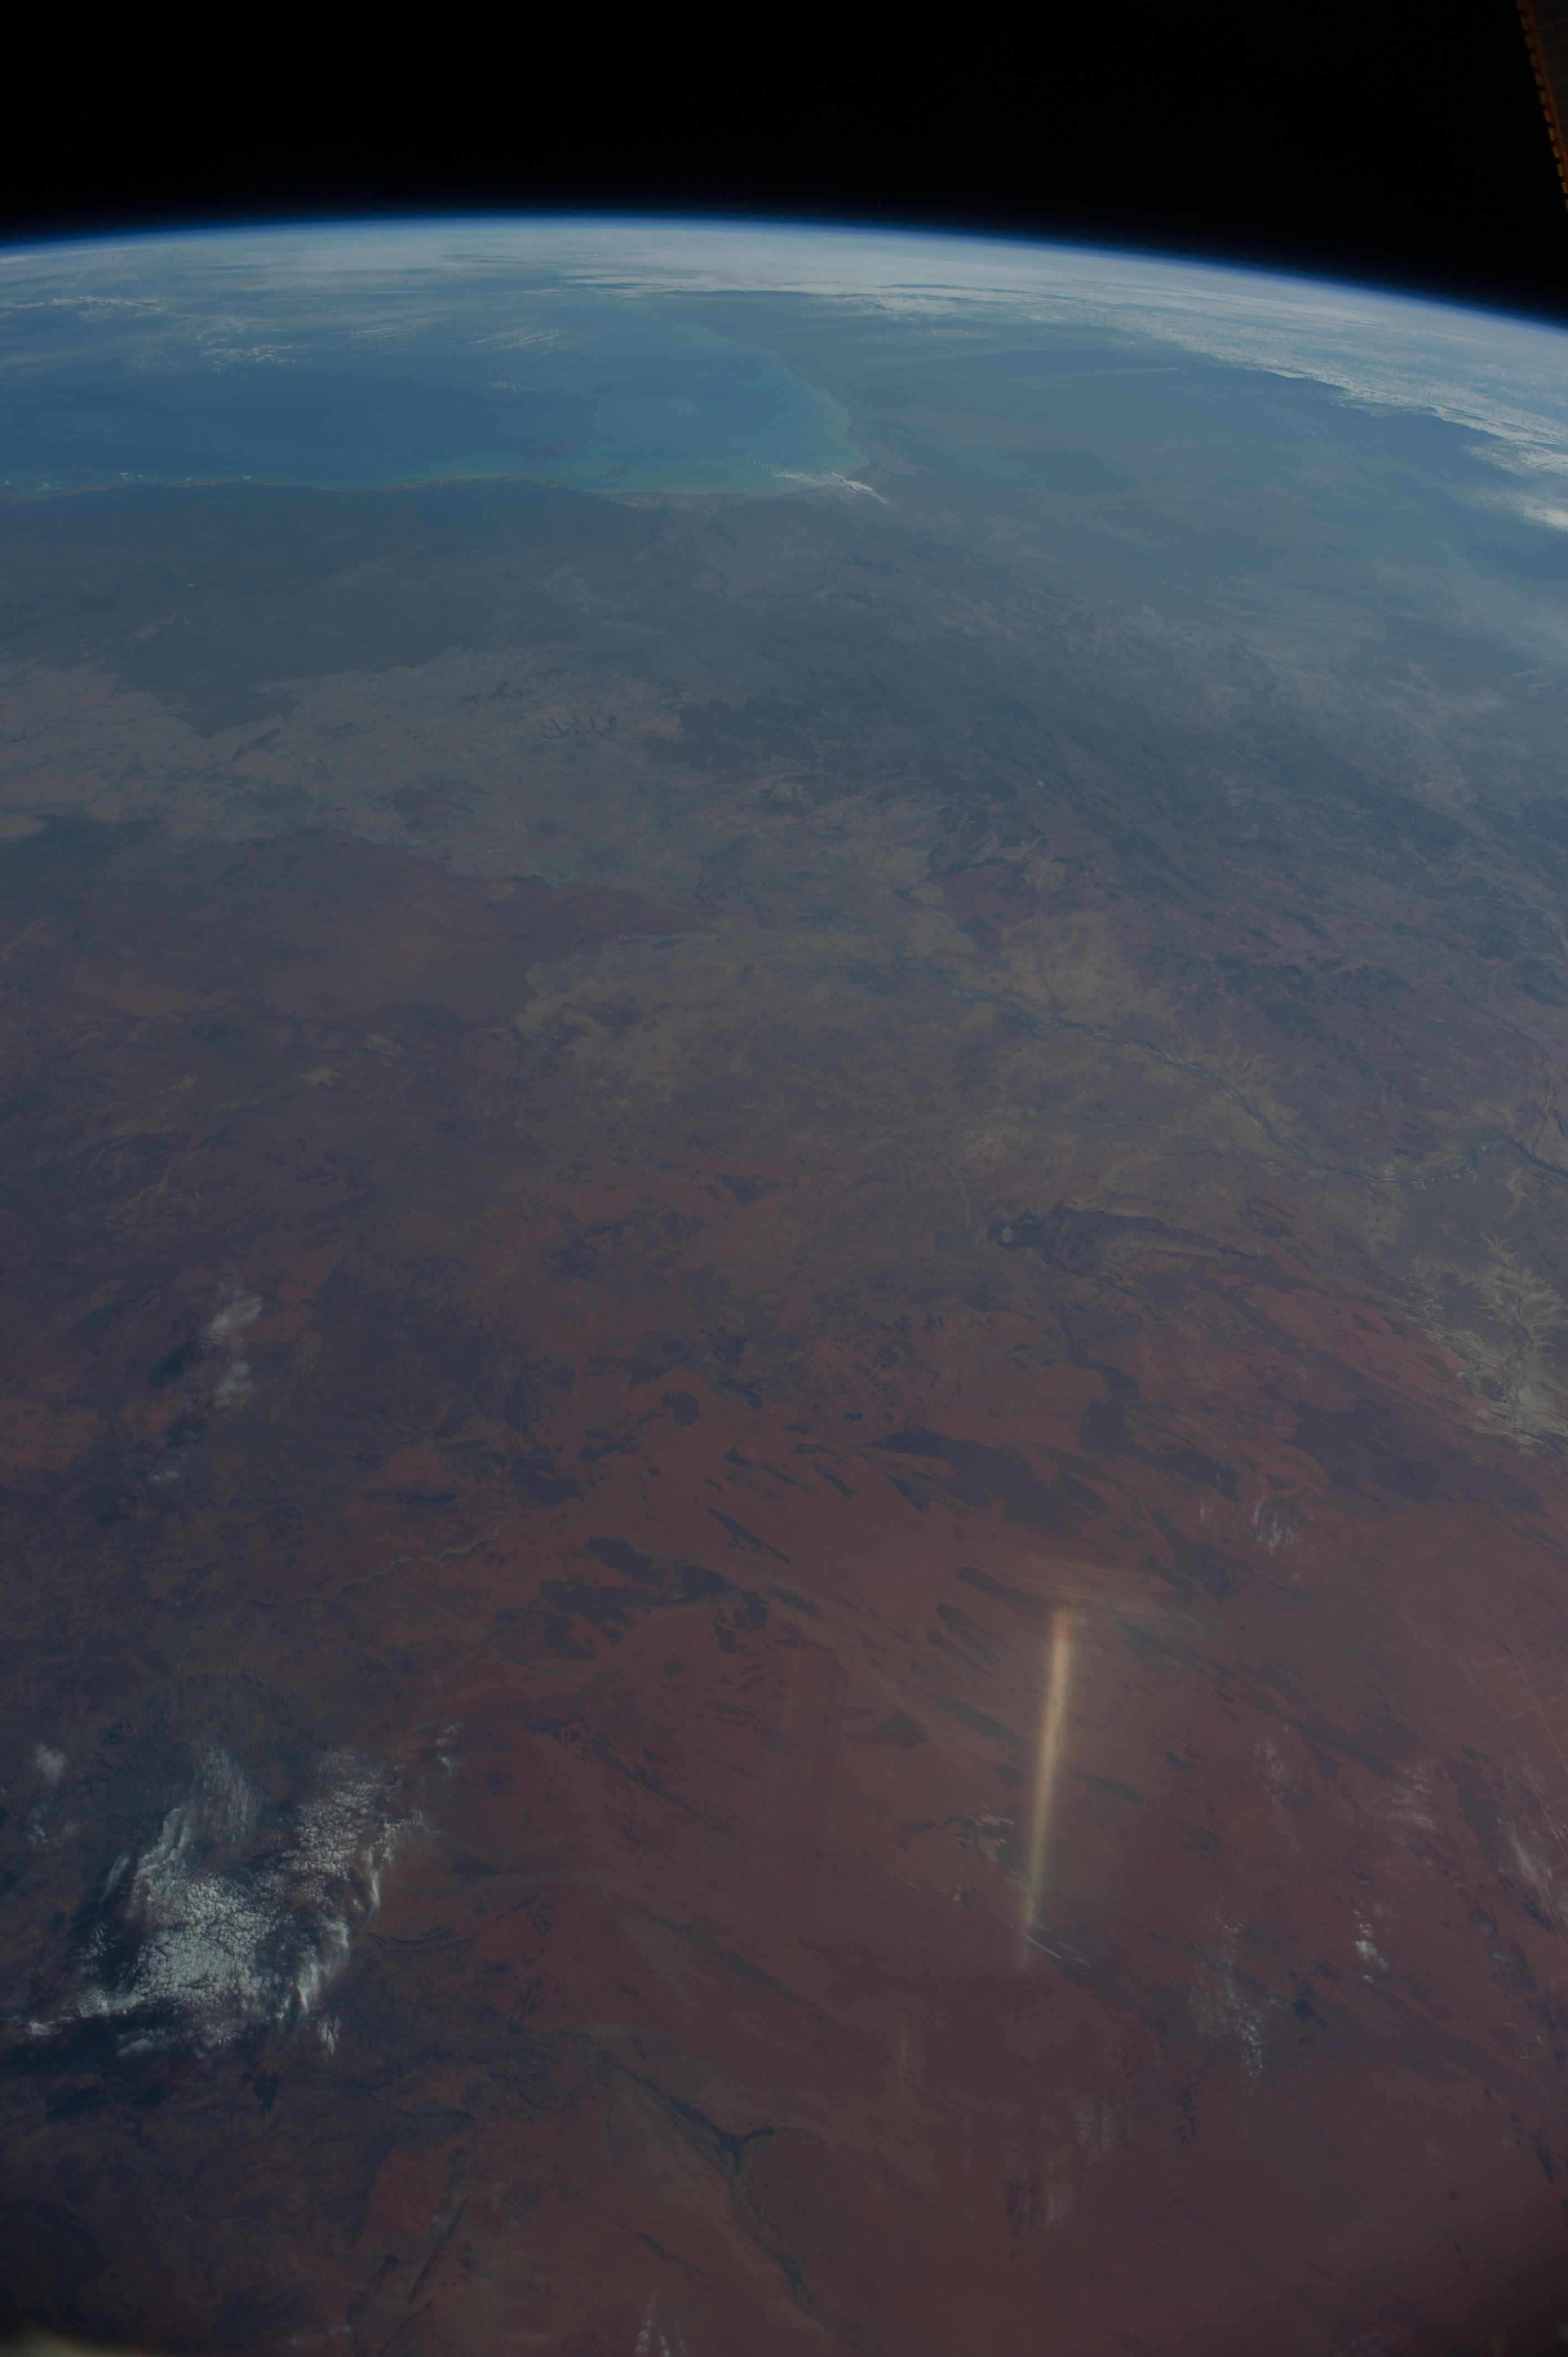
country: AUSTRALIA-NT
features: SIMPSON DES., G. OF CARPENTARIA, ATMOSPHERIC LIMB
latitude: -23.0
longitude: 137.0
